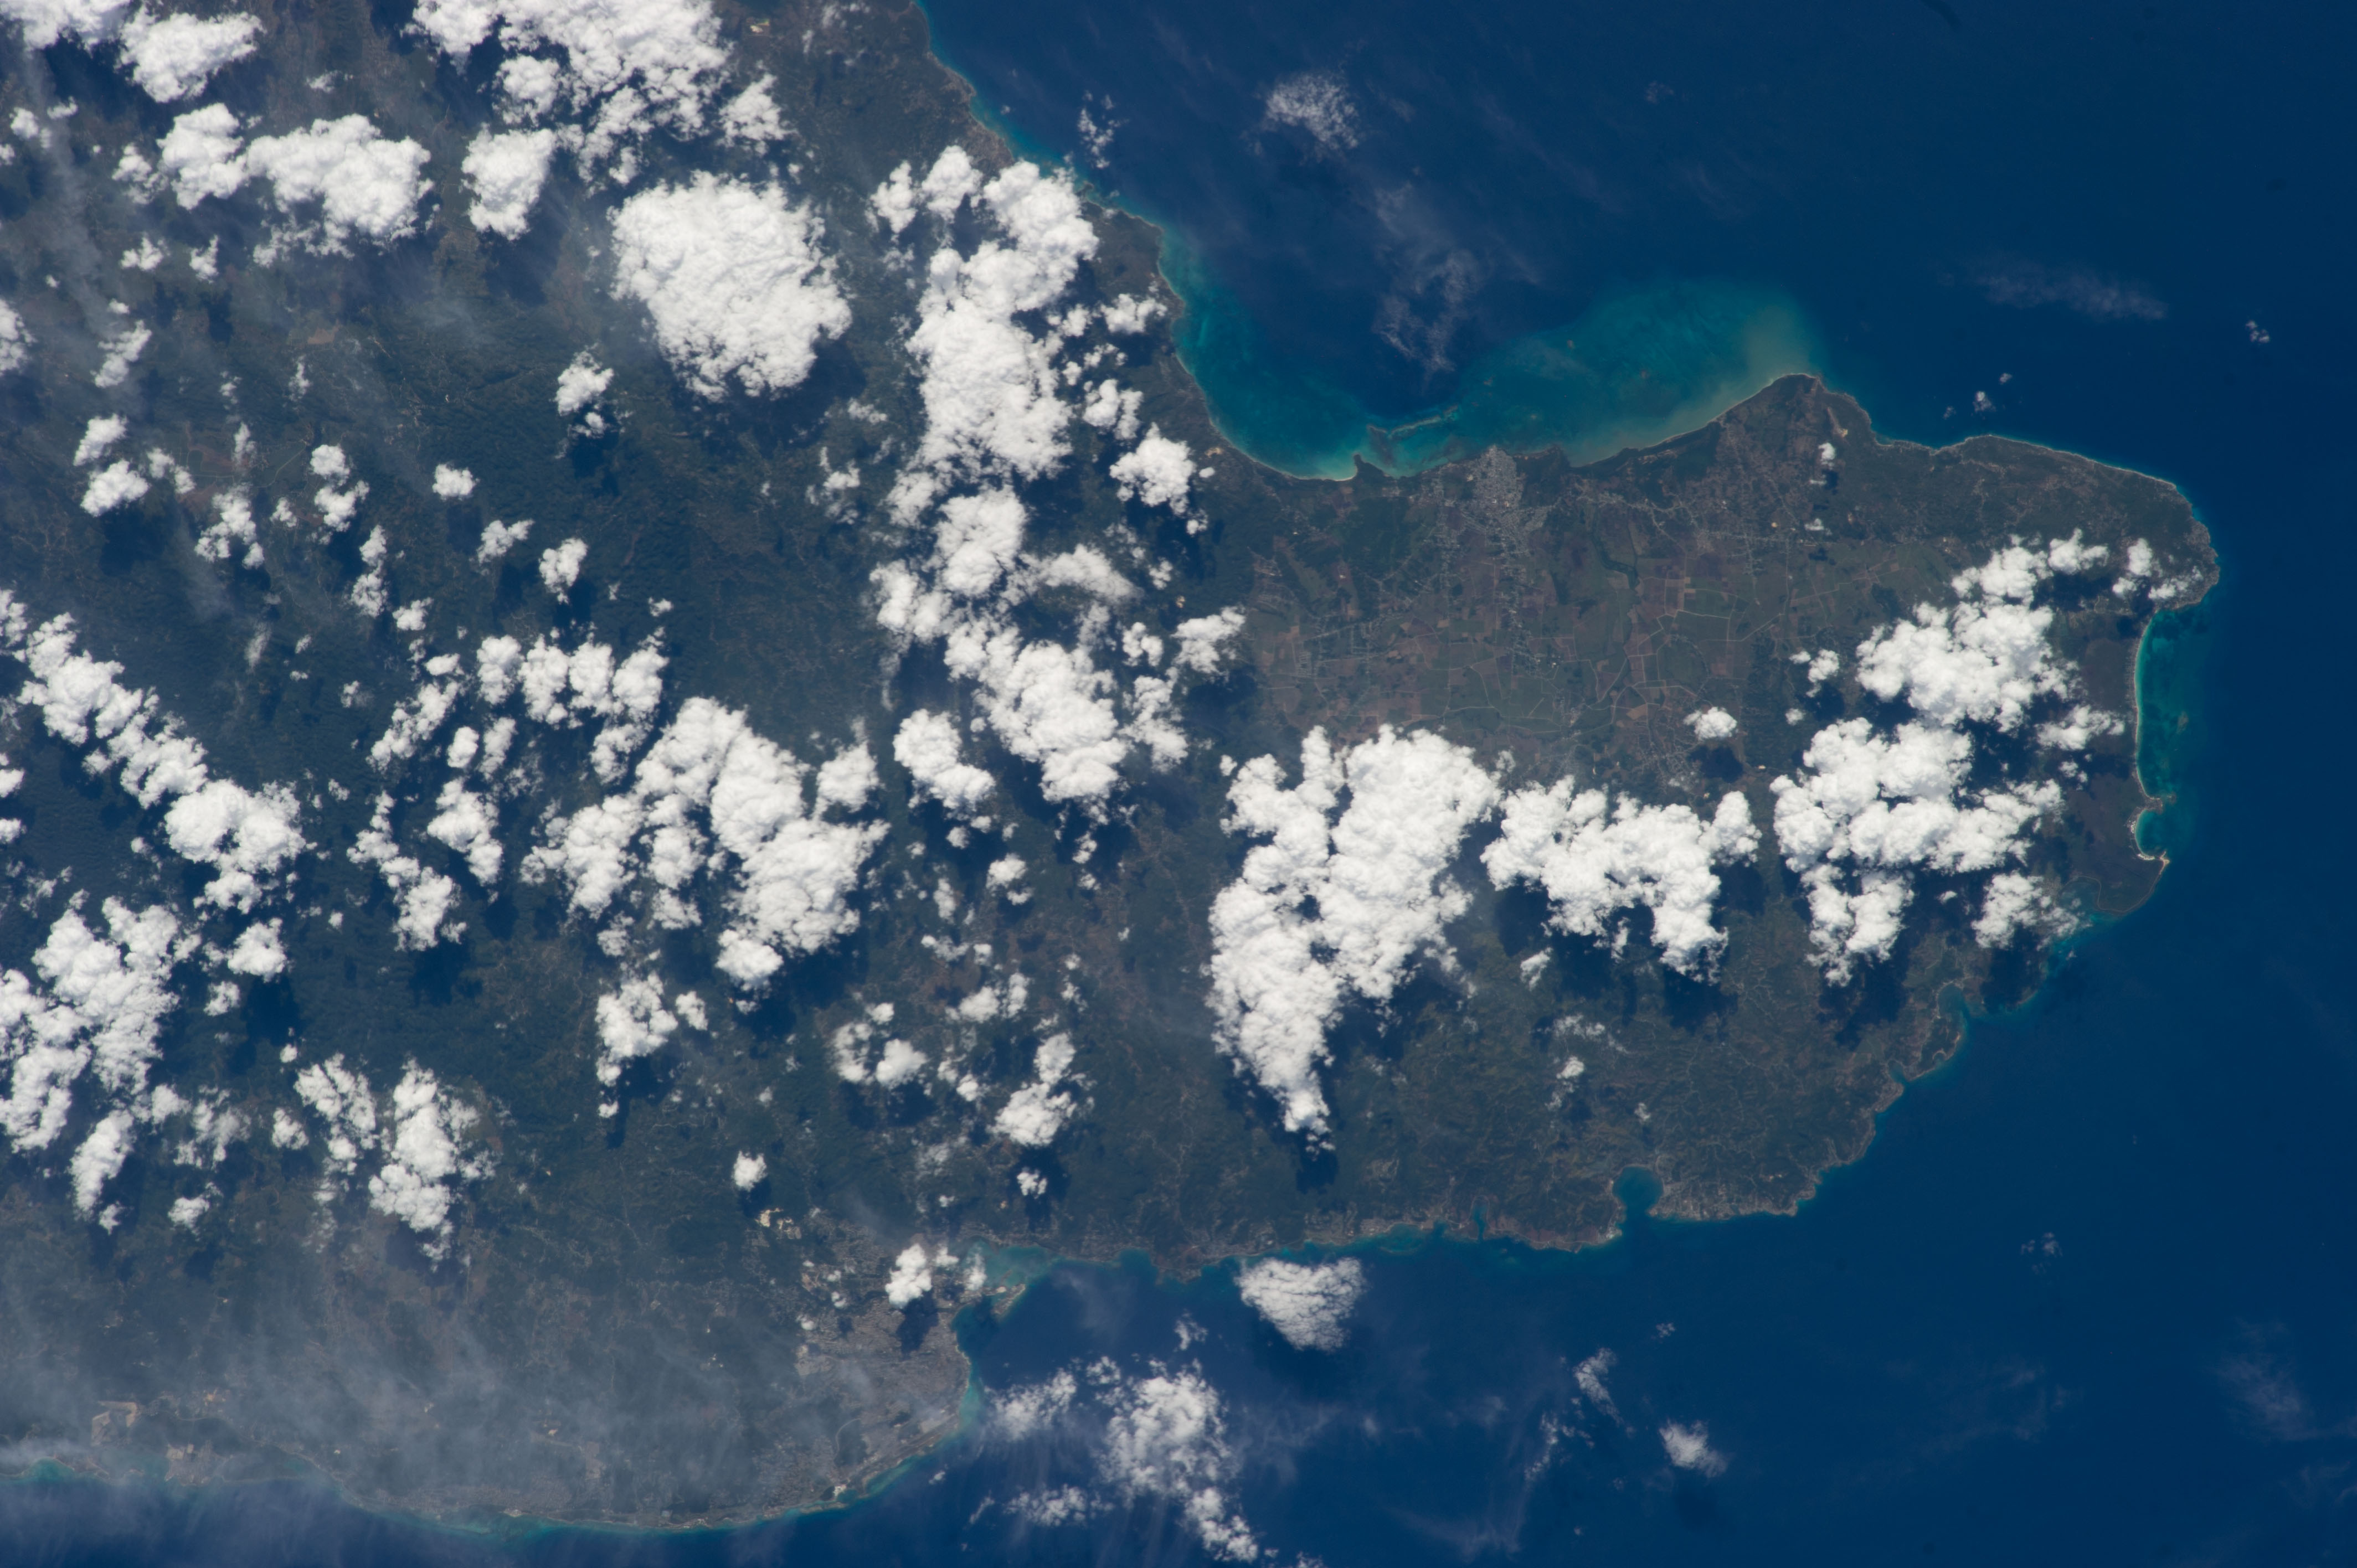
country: JAMAICA
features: MONTEGO BAY, REEF, FALMOUTH, SAVANNA LA MAR
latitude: 18.3
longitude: -78.0
